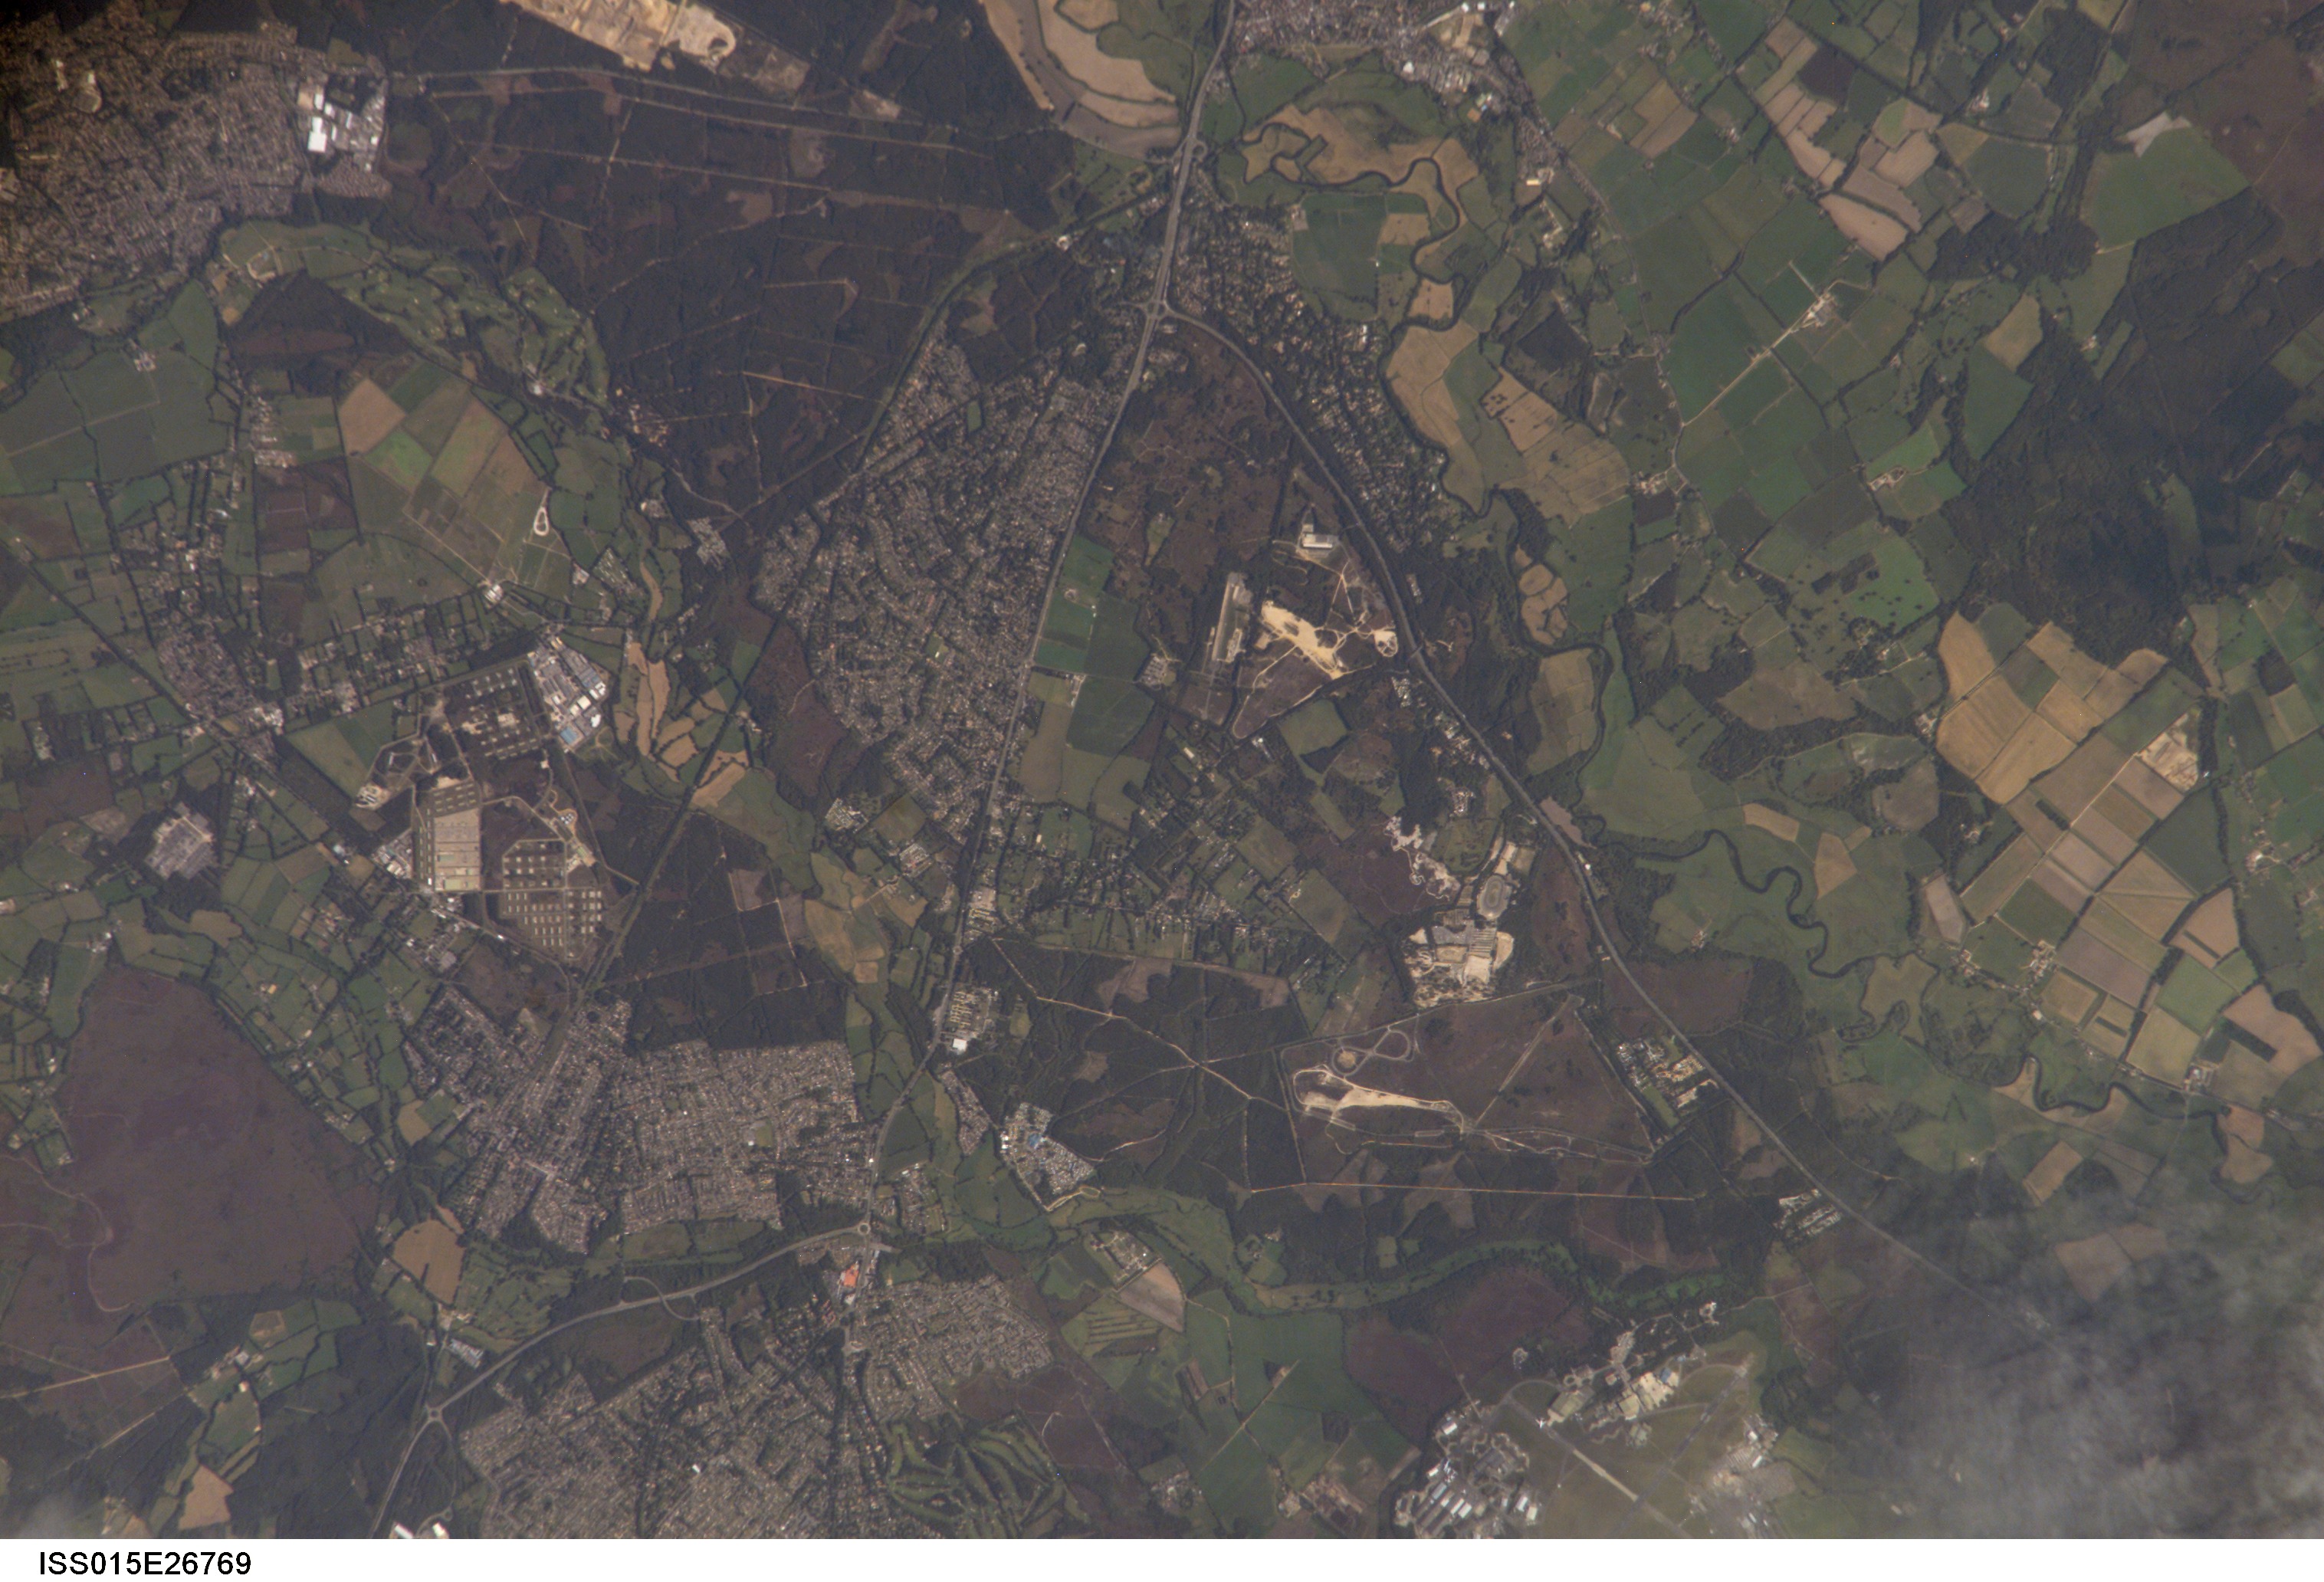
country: UK-ENGLAND
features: N. BOURNEMOUTH, AGR., AVON R.
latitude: 50.9
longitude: -1.8
